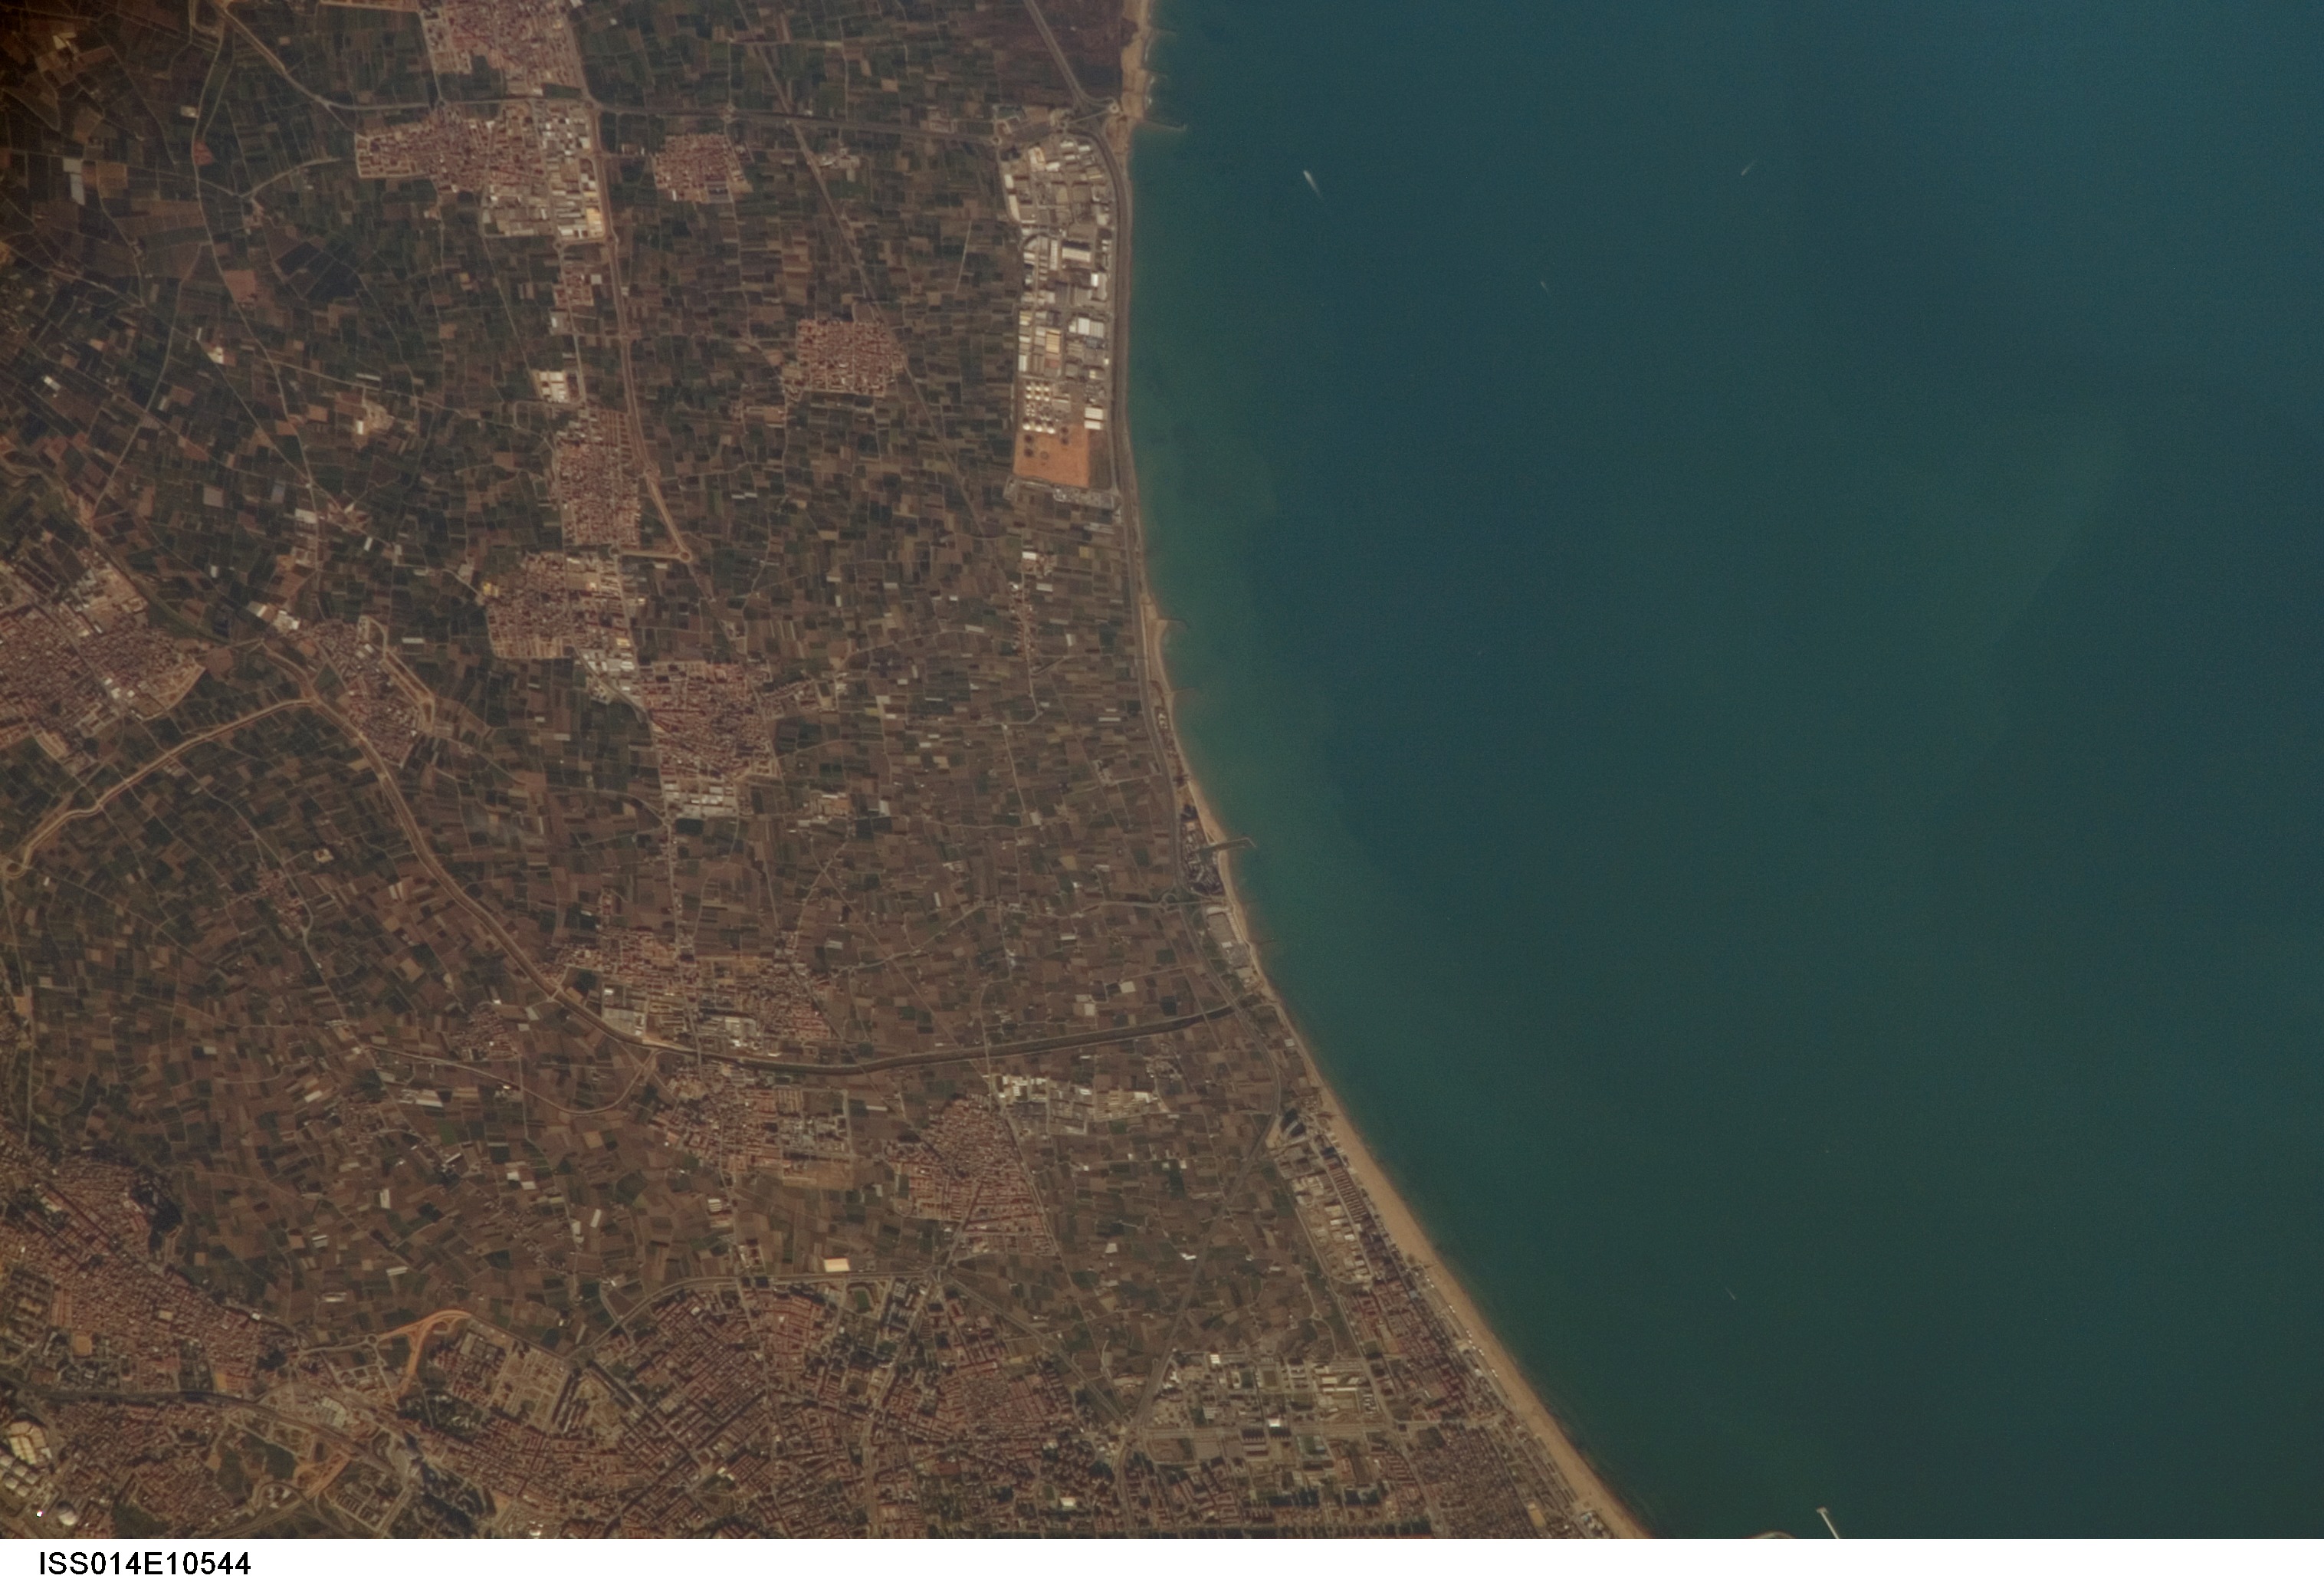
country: SPAIN
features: N. VALENCIA, COAST, ARG., TOWNS
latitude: 39.5
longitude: -0.3
